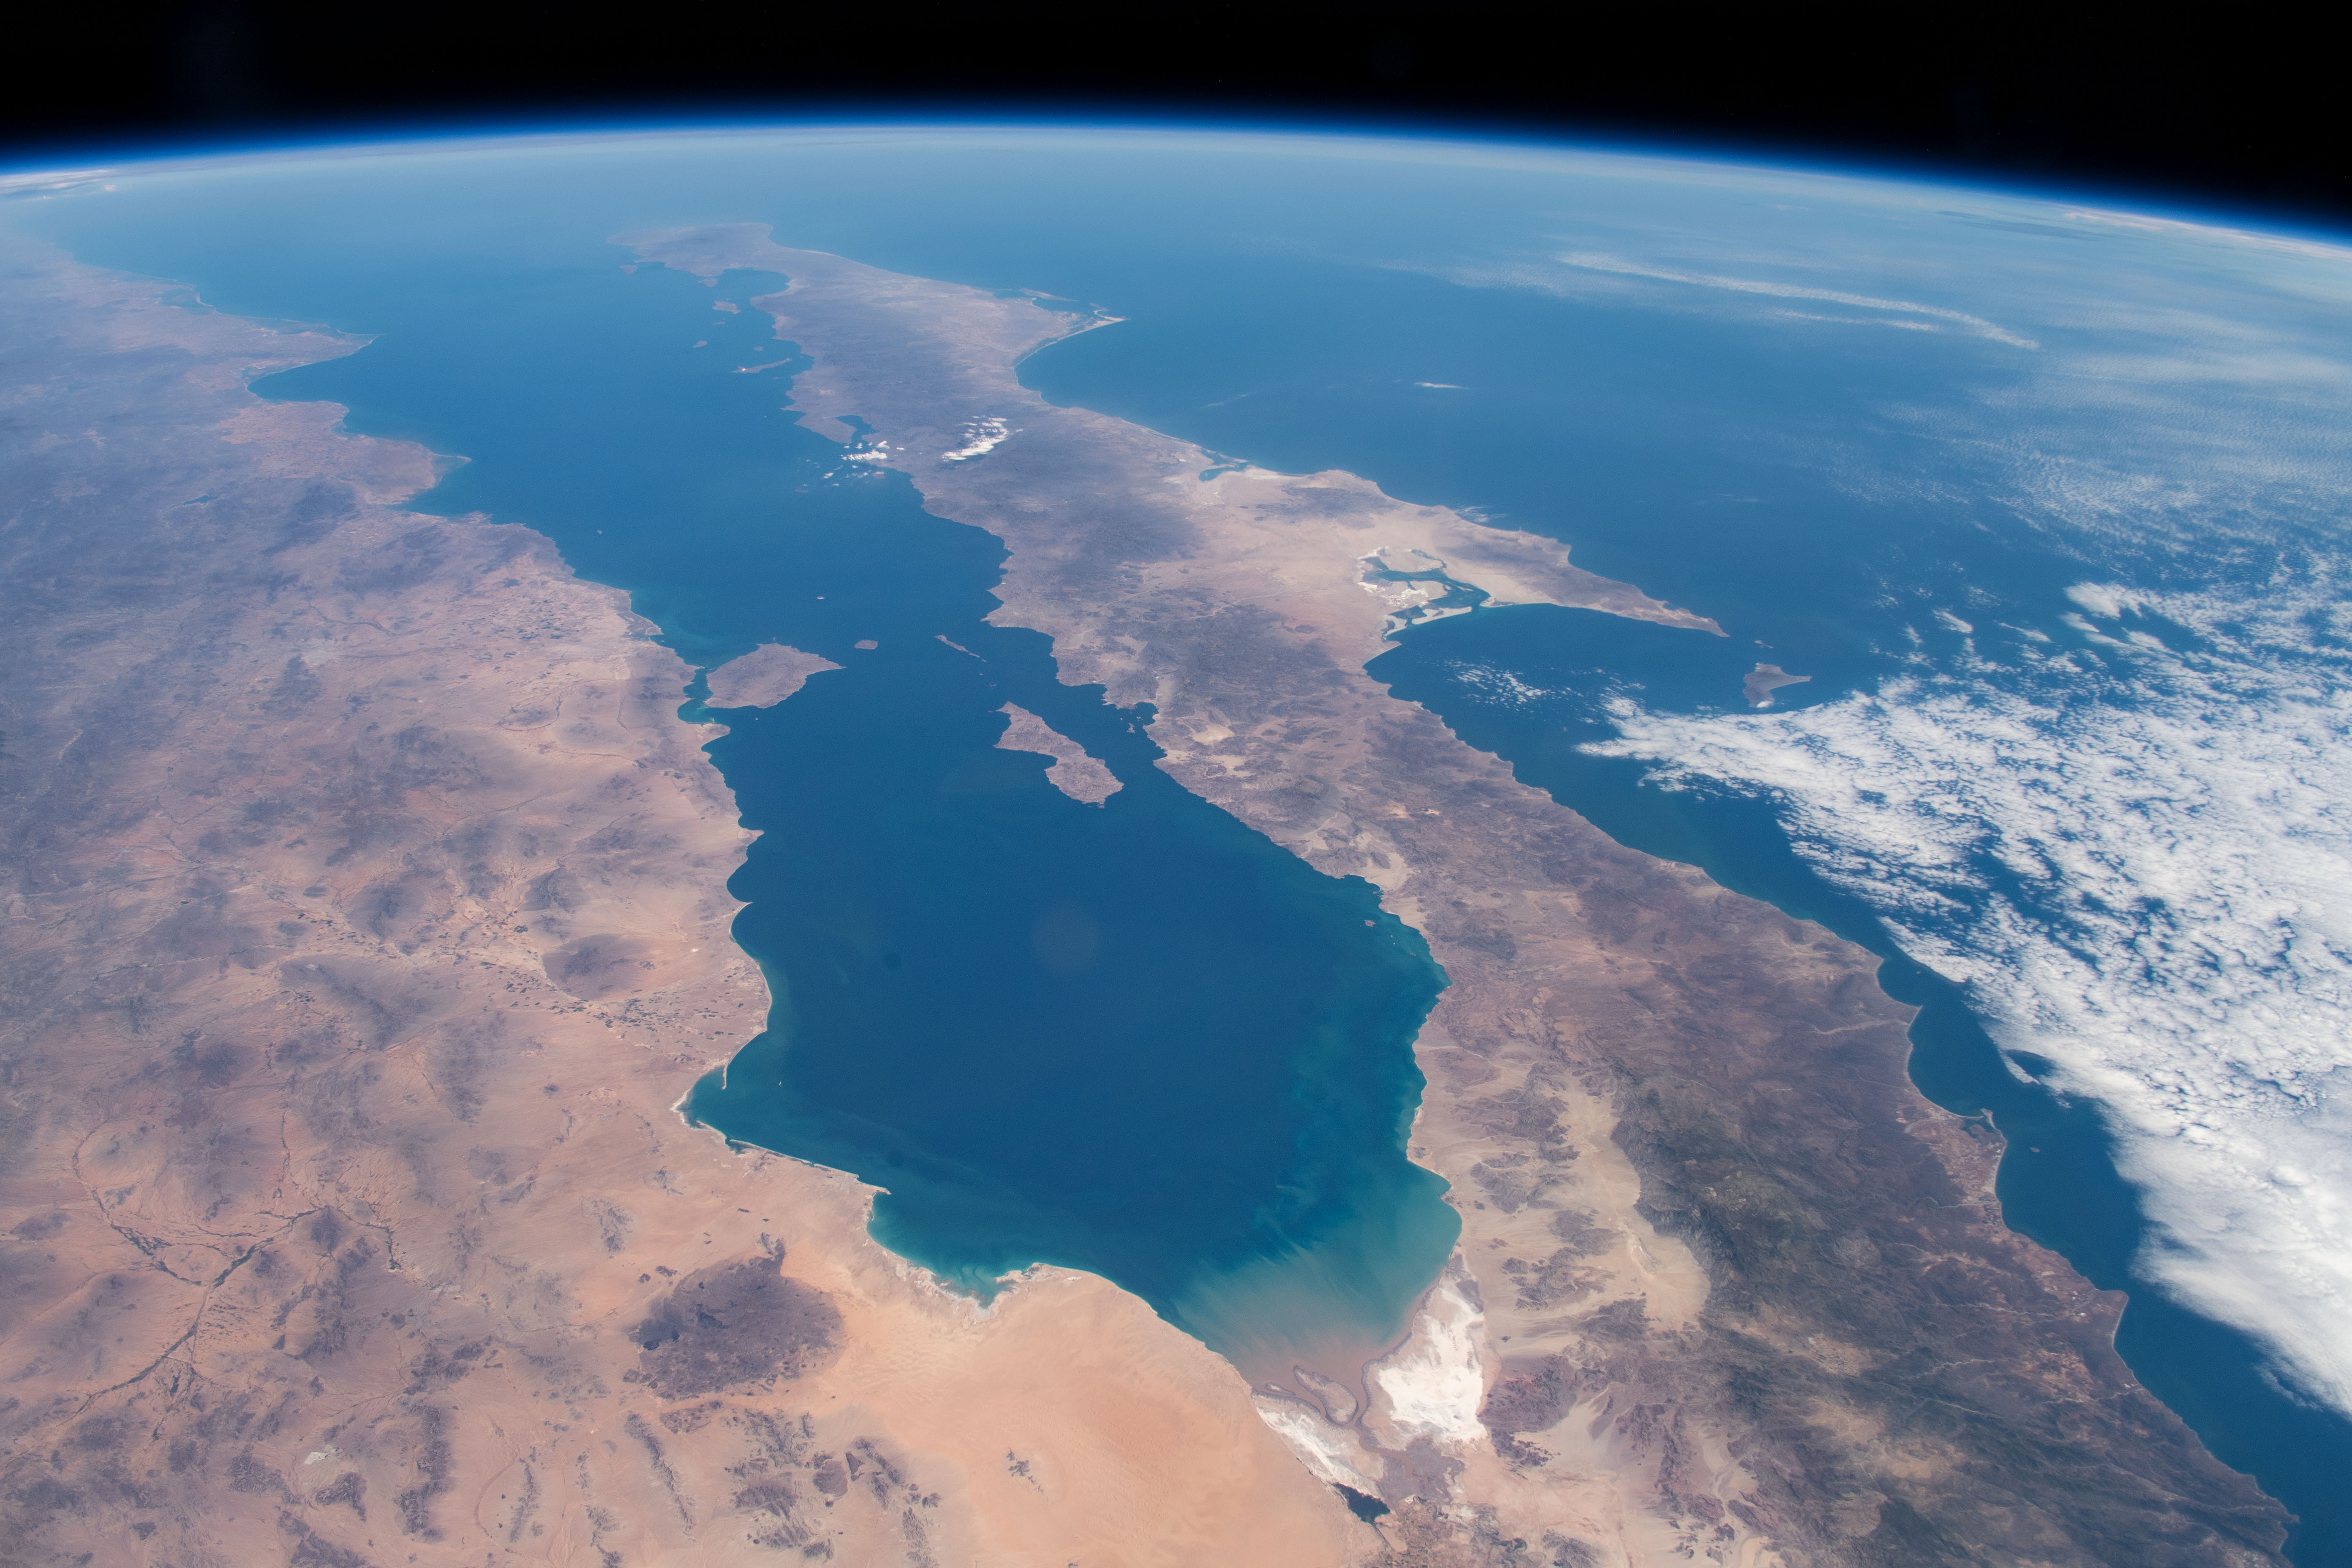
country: MEXICO
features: GULF OF CALIFORNIA, ISLA ANGEL DE LA GUARDA
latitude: 29.5
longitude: -113.5
